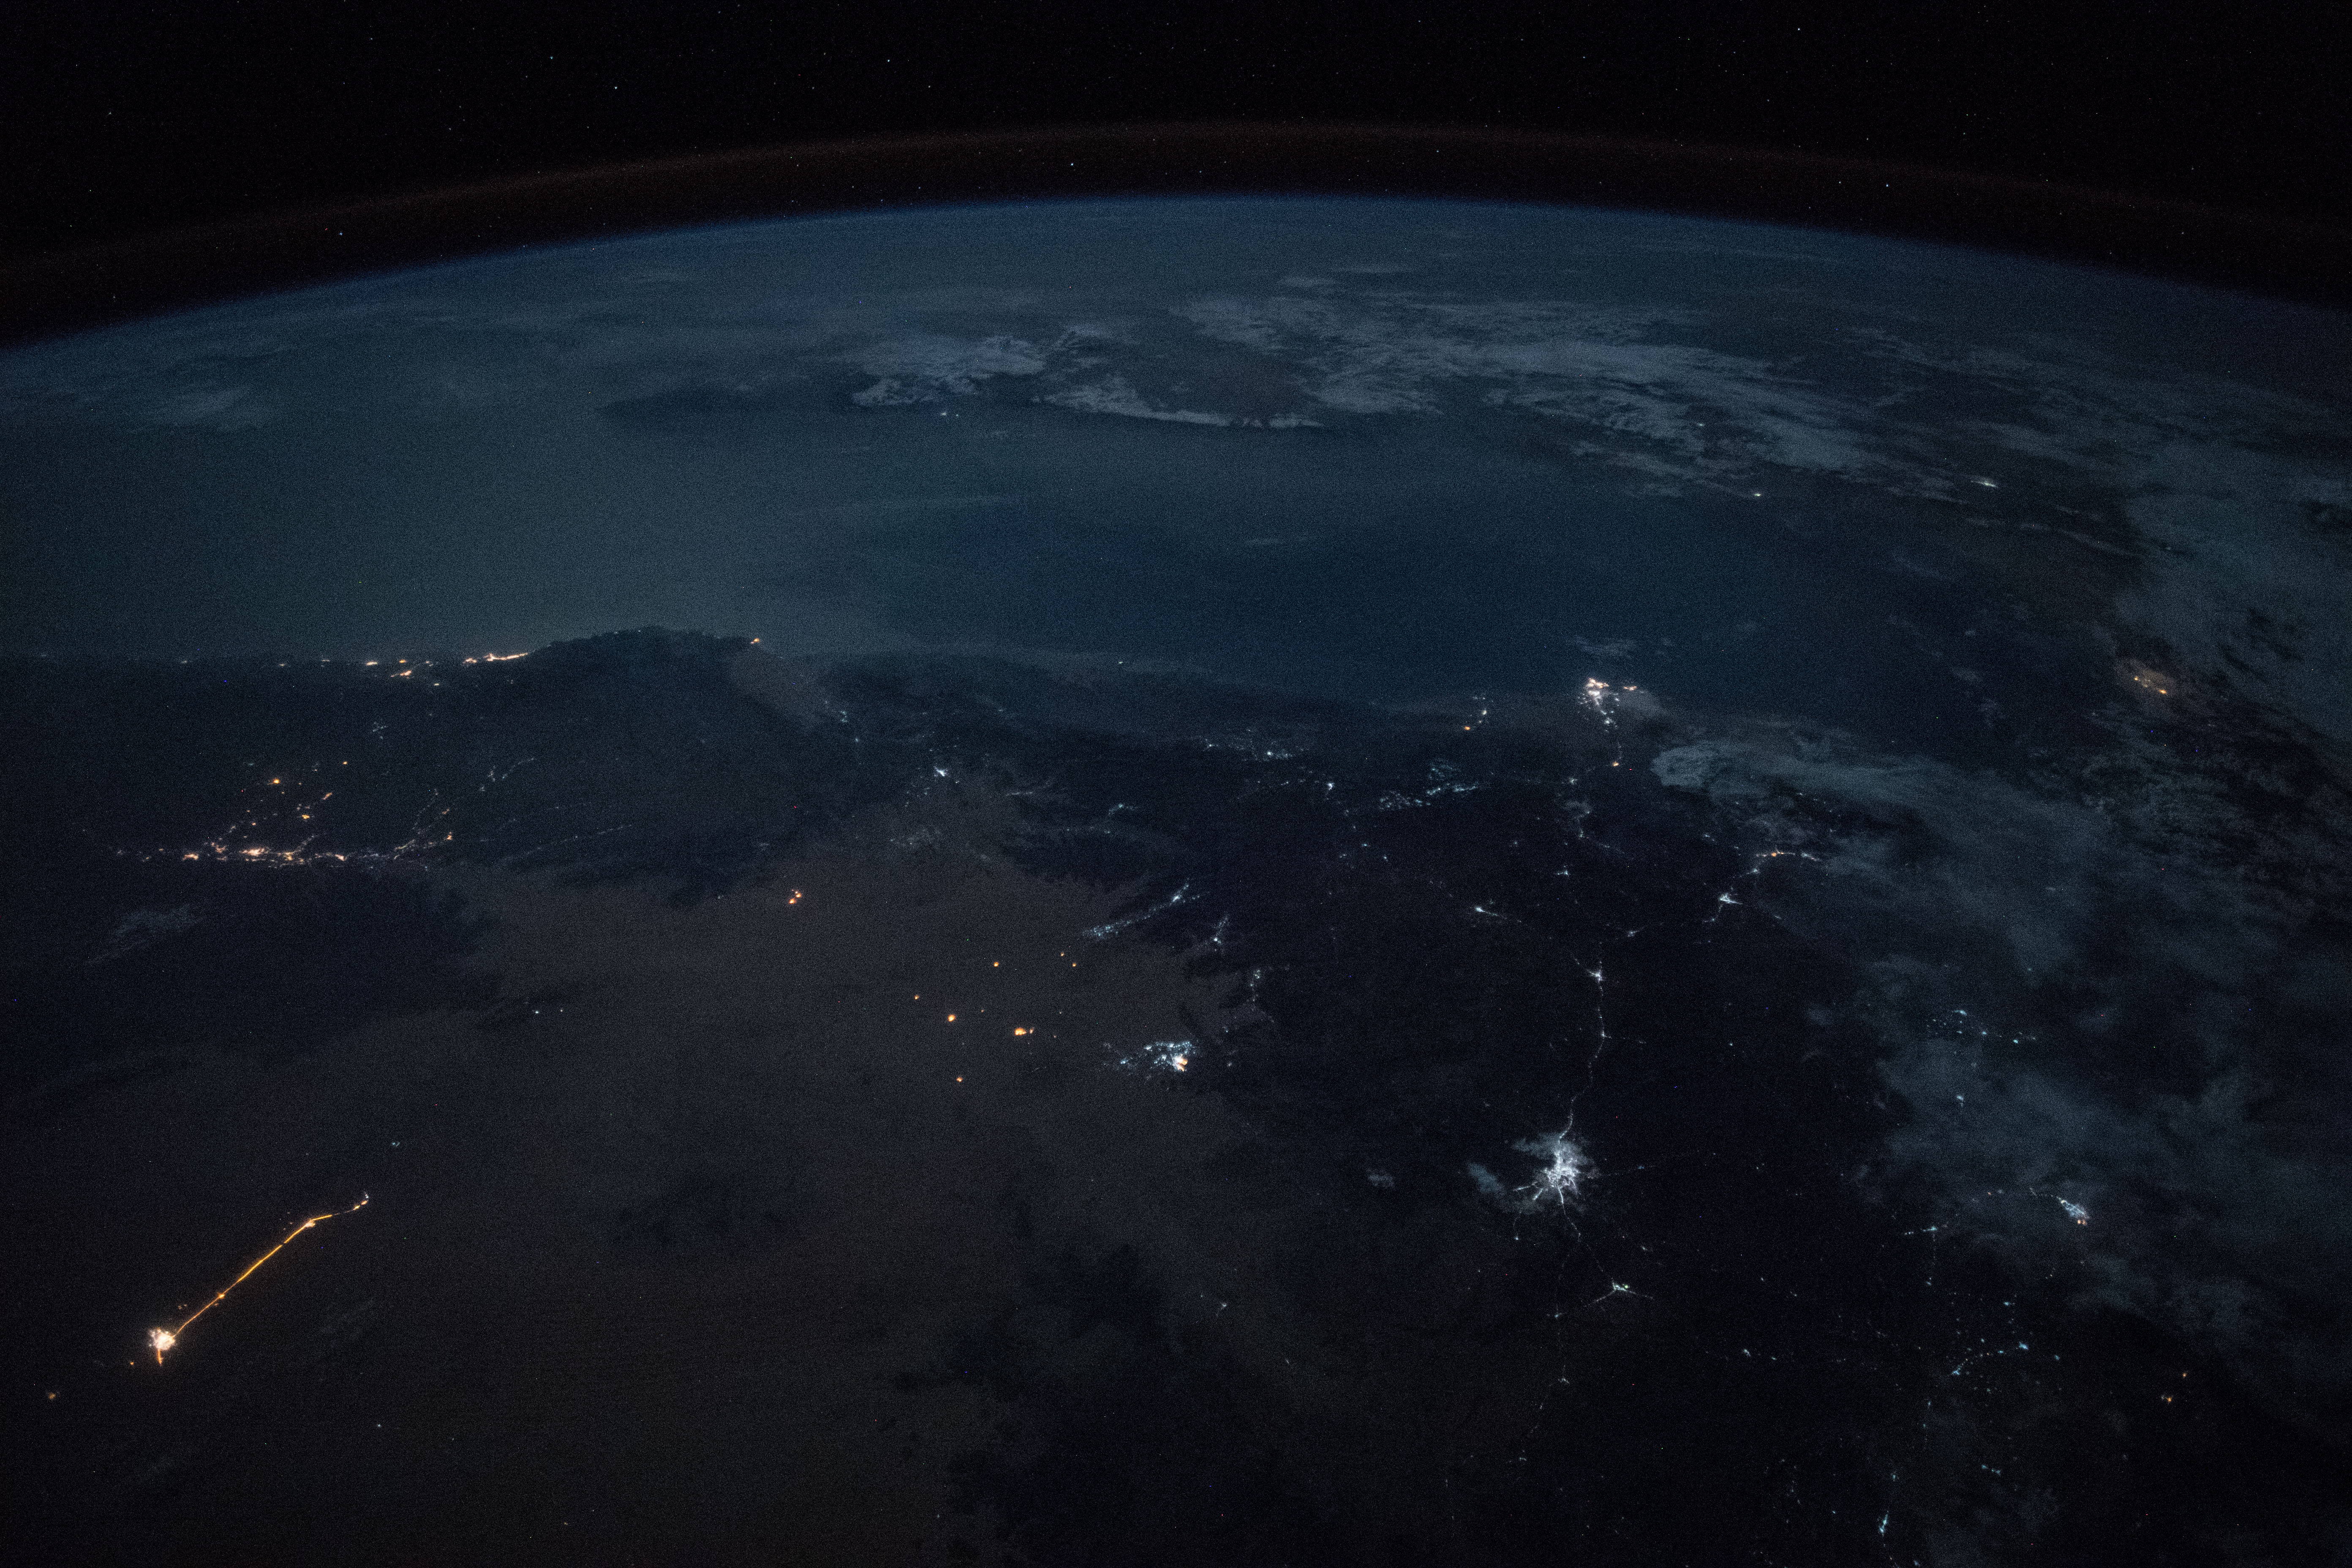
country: YEMEN
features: GULF OF ADEN, SANA'A CITY, TAIZZ CITY, AL HABILAYN CITY, ARABIAN SEA, HADHRAMAUT MOUNTAINS, MARIB CITY, DHAMAR CITY, NIGHT, EARTH LIMB
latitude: 13.8
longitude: 46.0
